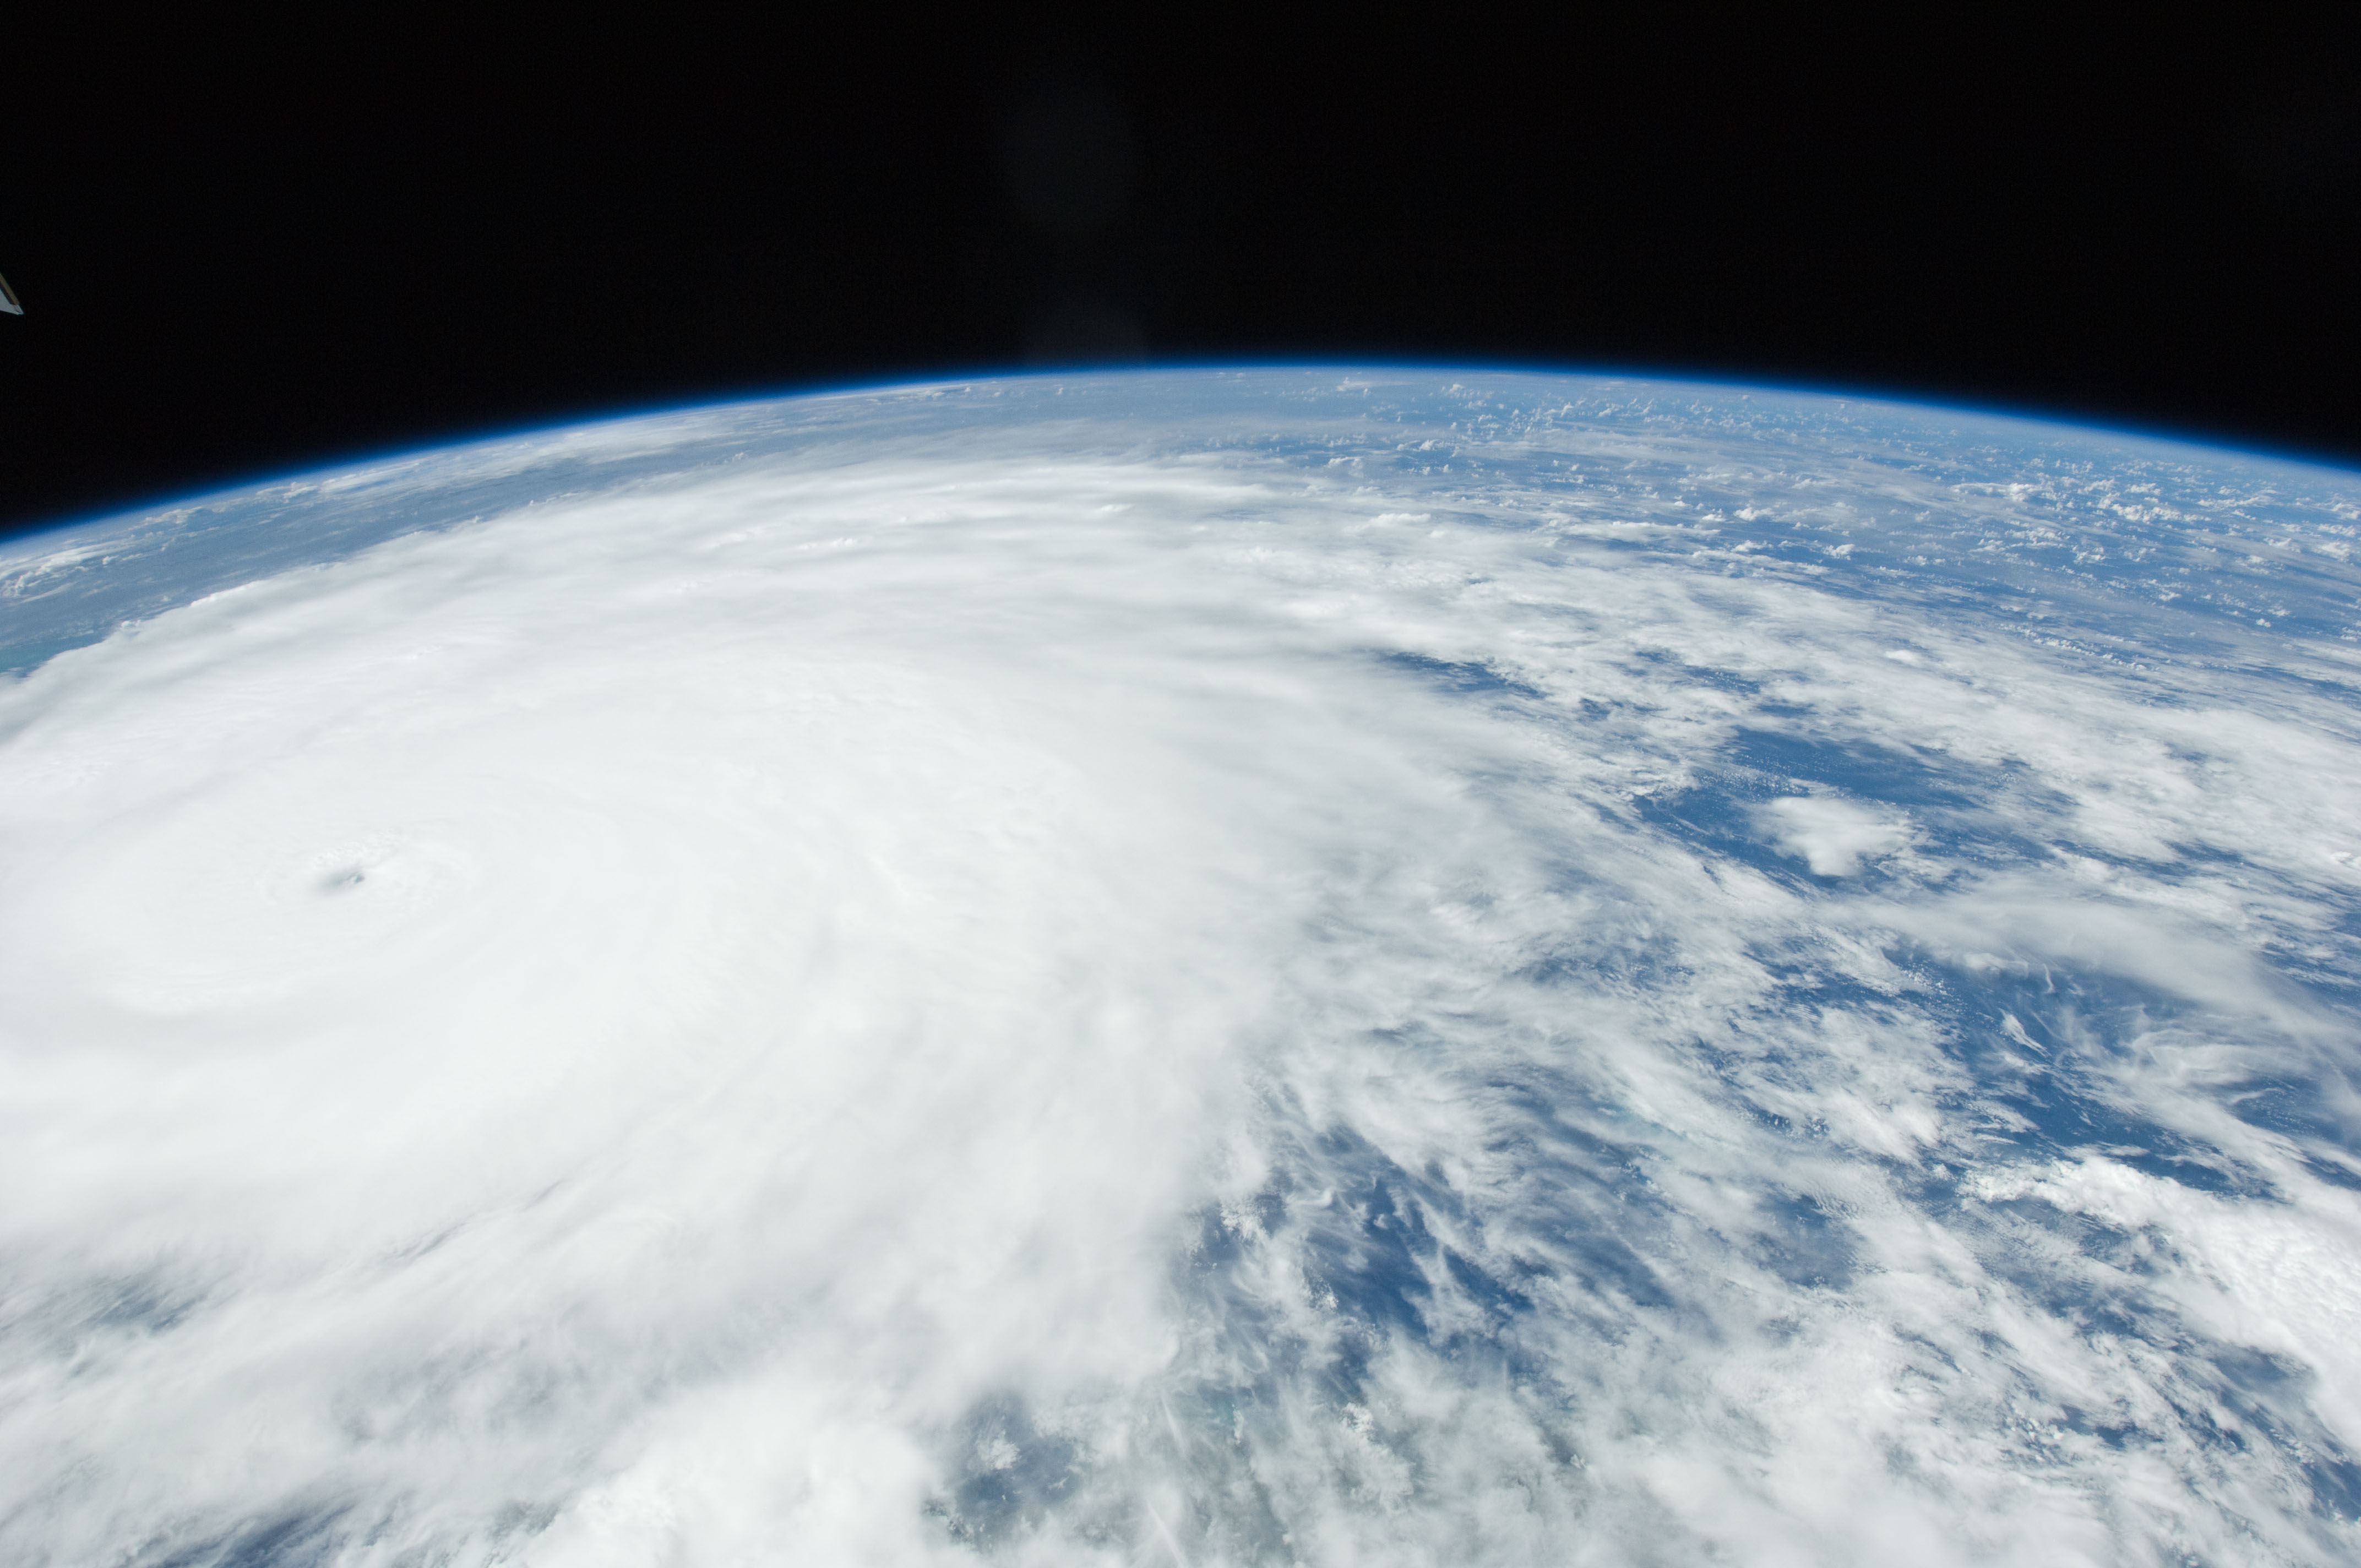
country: BAHAMAS
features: PAN-HURRICANE IRENE, ATLANTIC O., EYE, STORM BANDS, ISS
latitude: 23.5
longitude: -74.5
